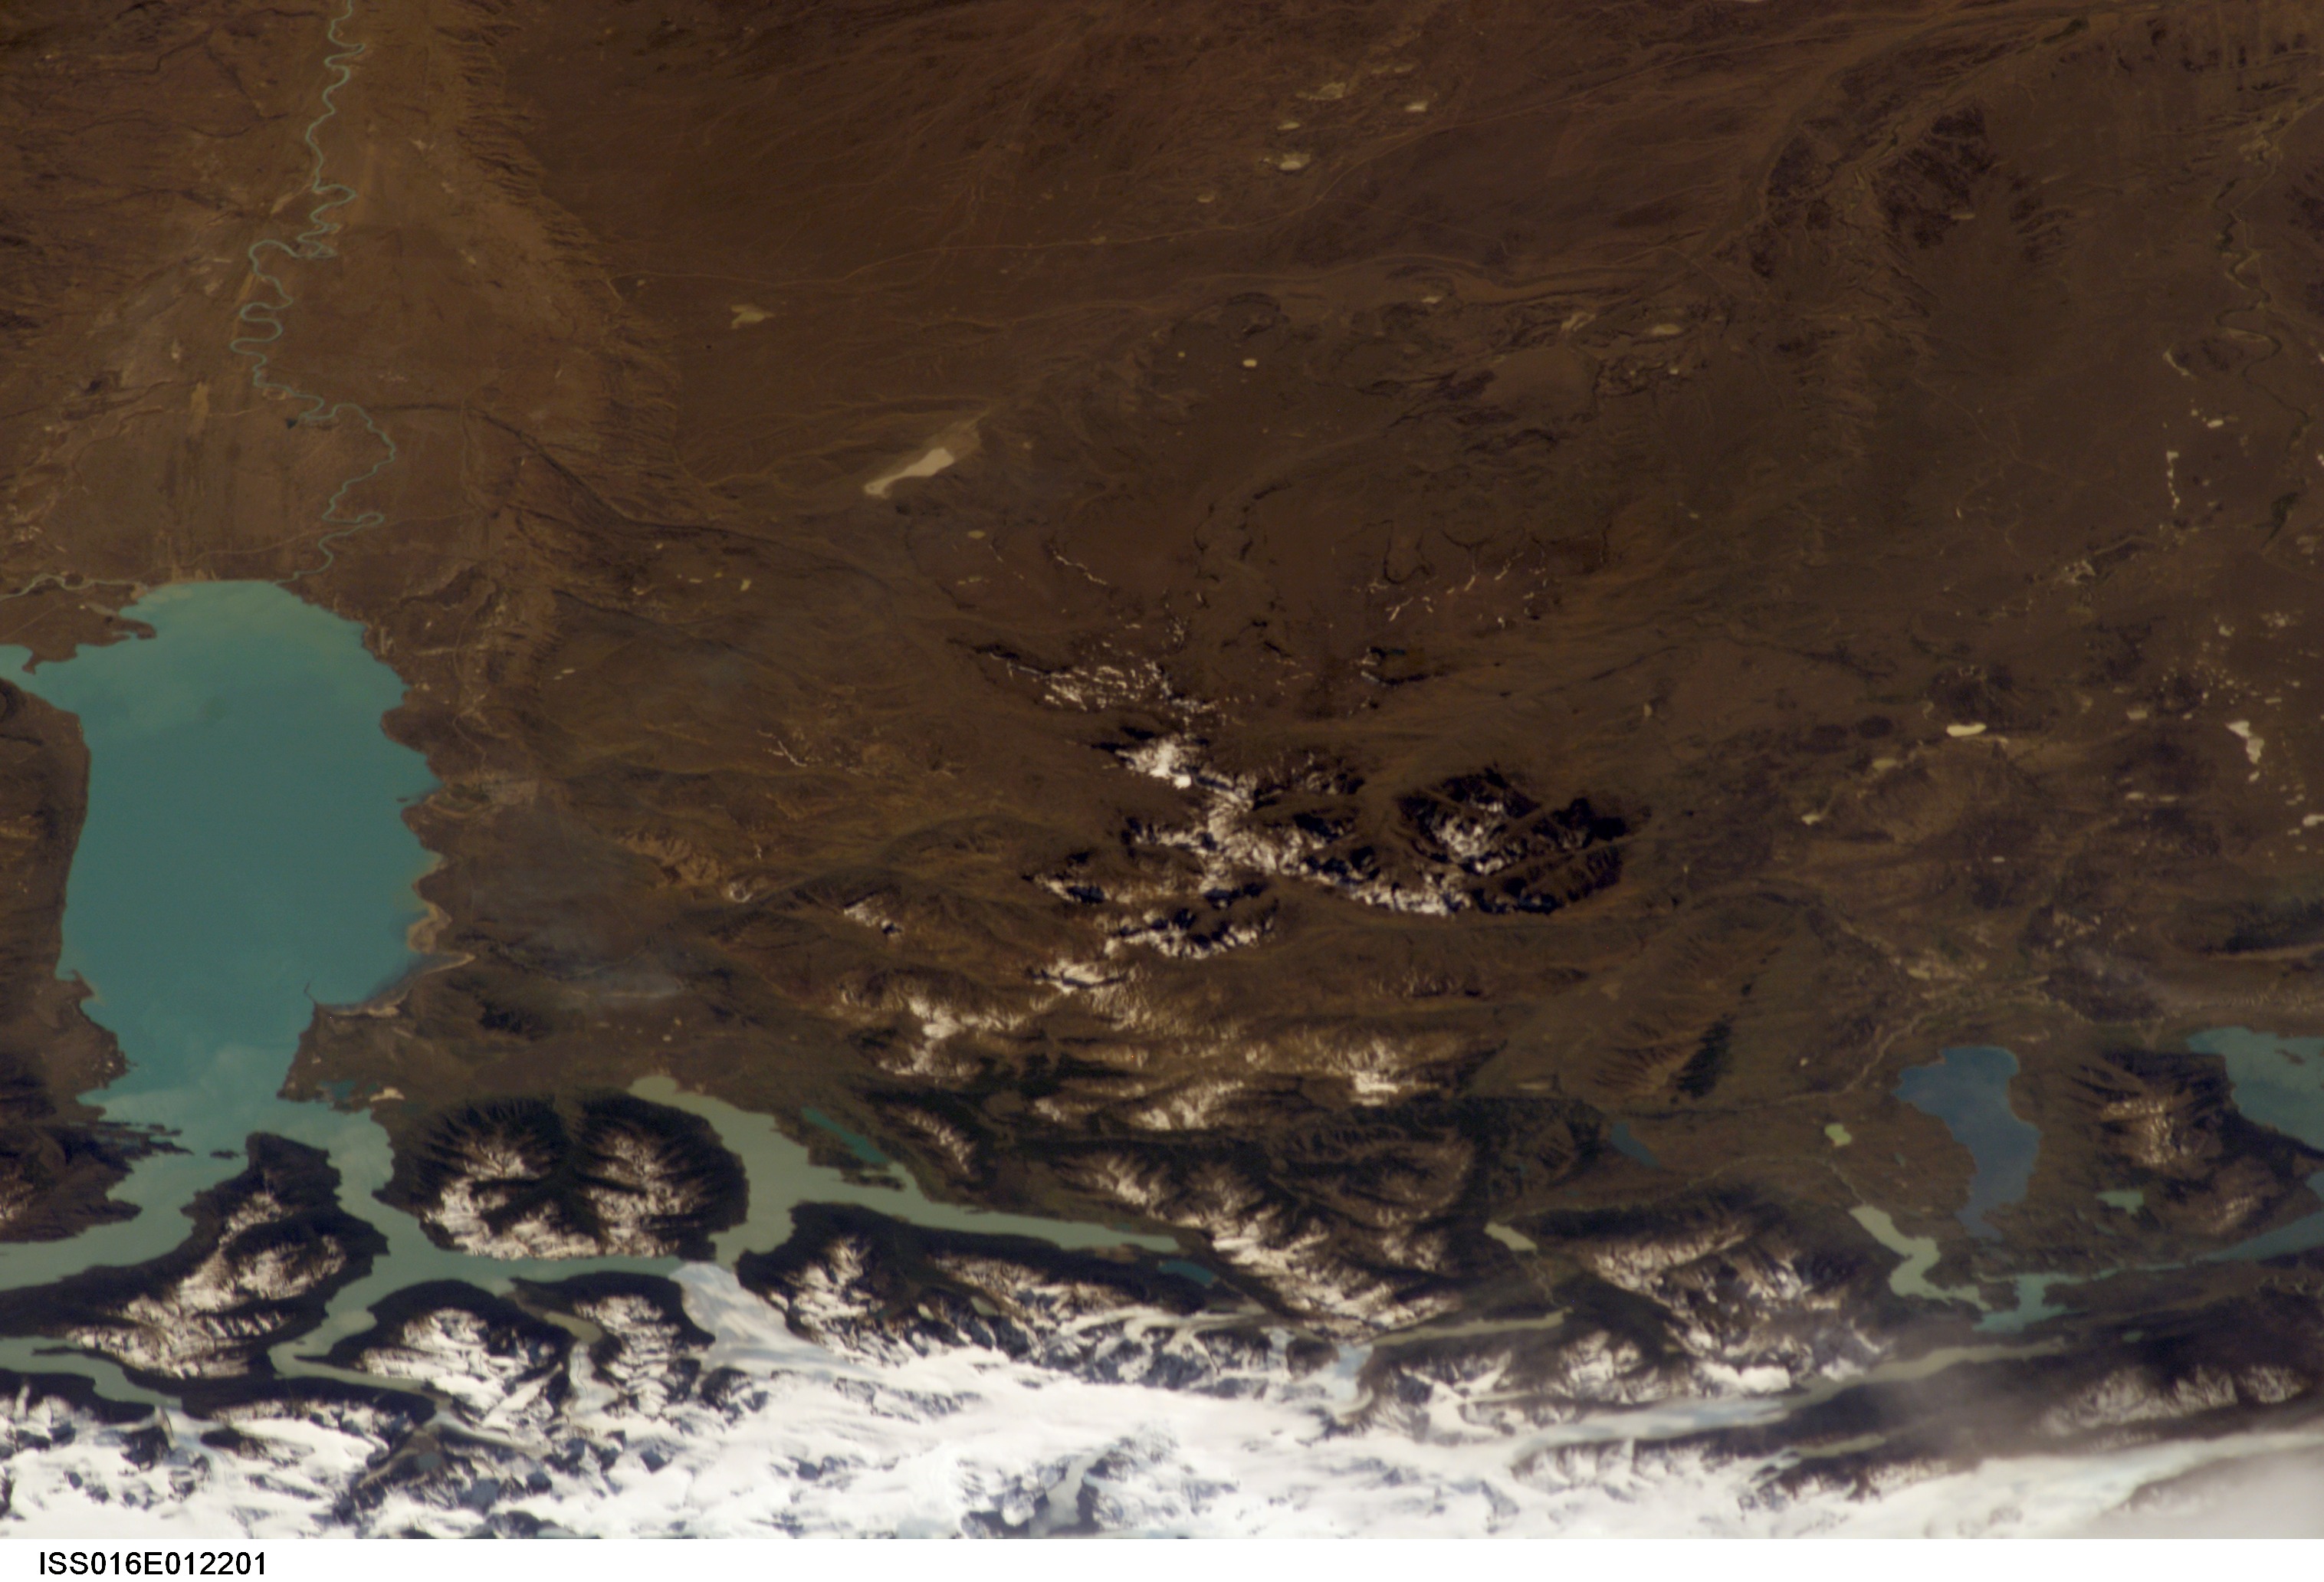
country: ARGENTINA
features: LAGO ARGENTINO, ANDES MTS.
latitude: -50.5
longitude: -72.0
